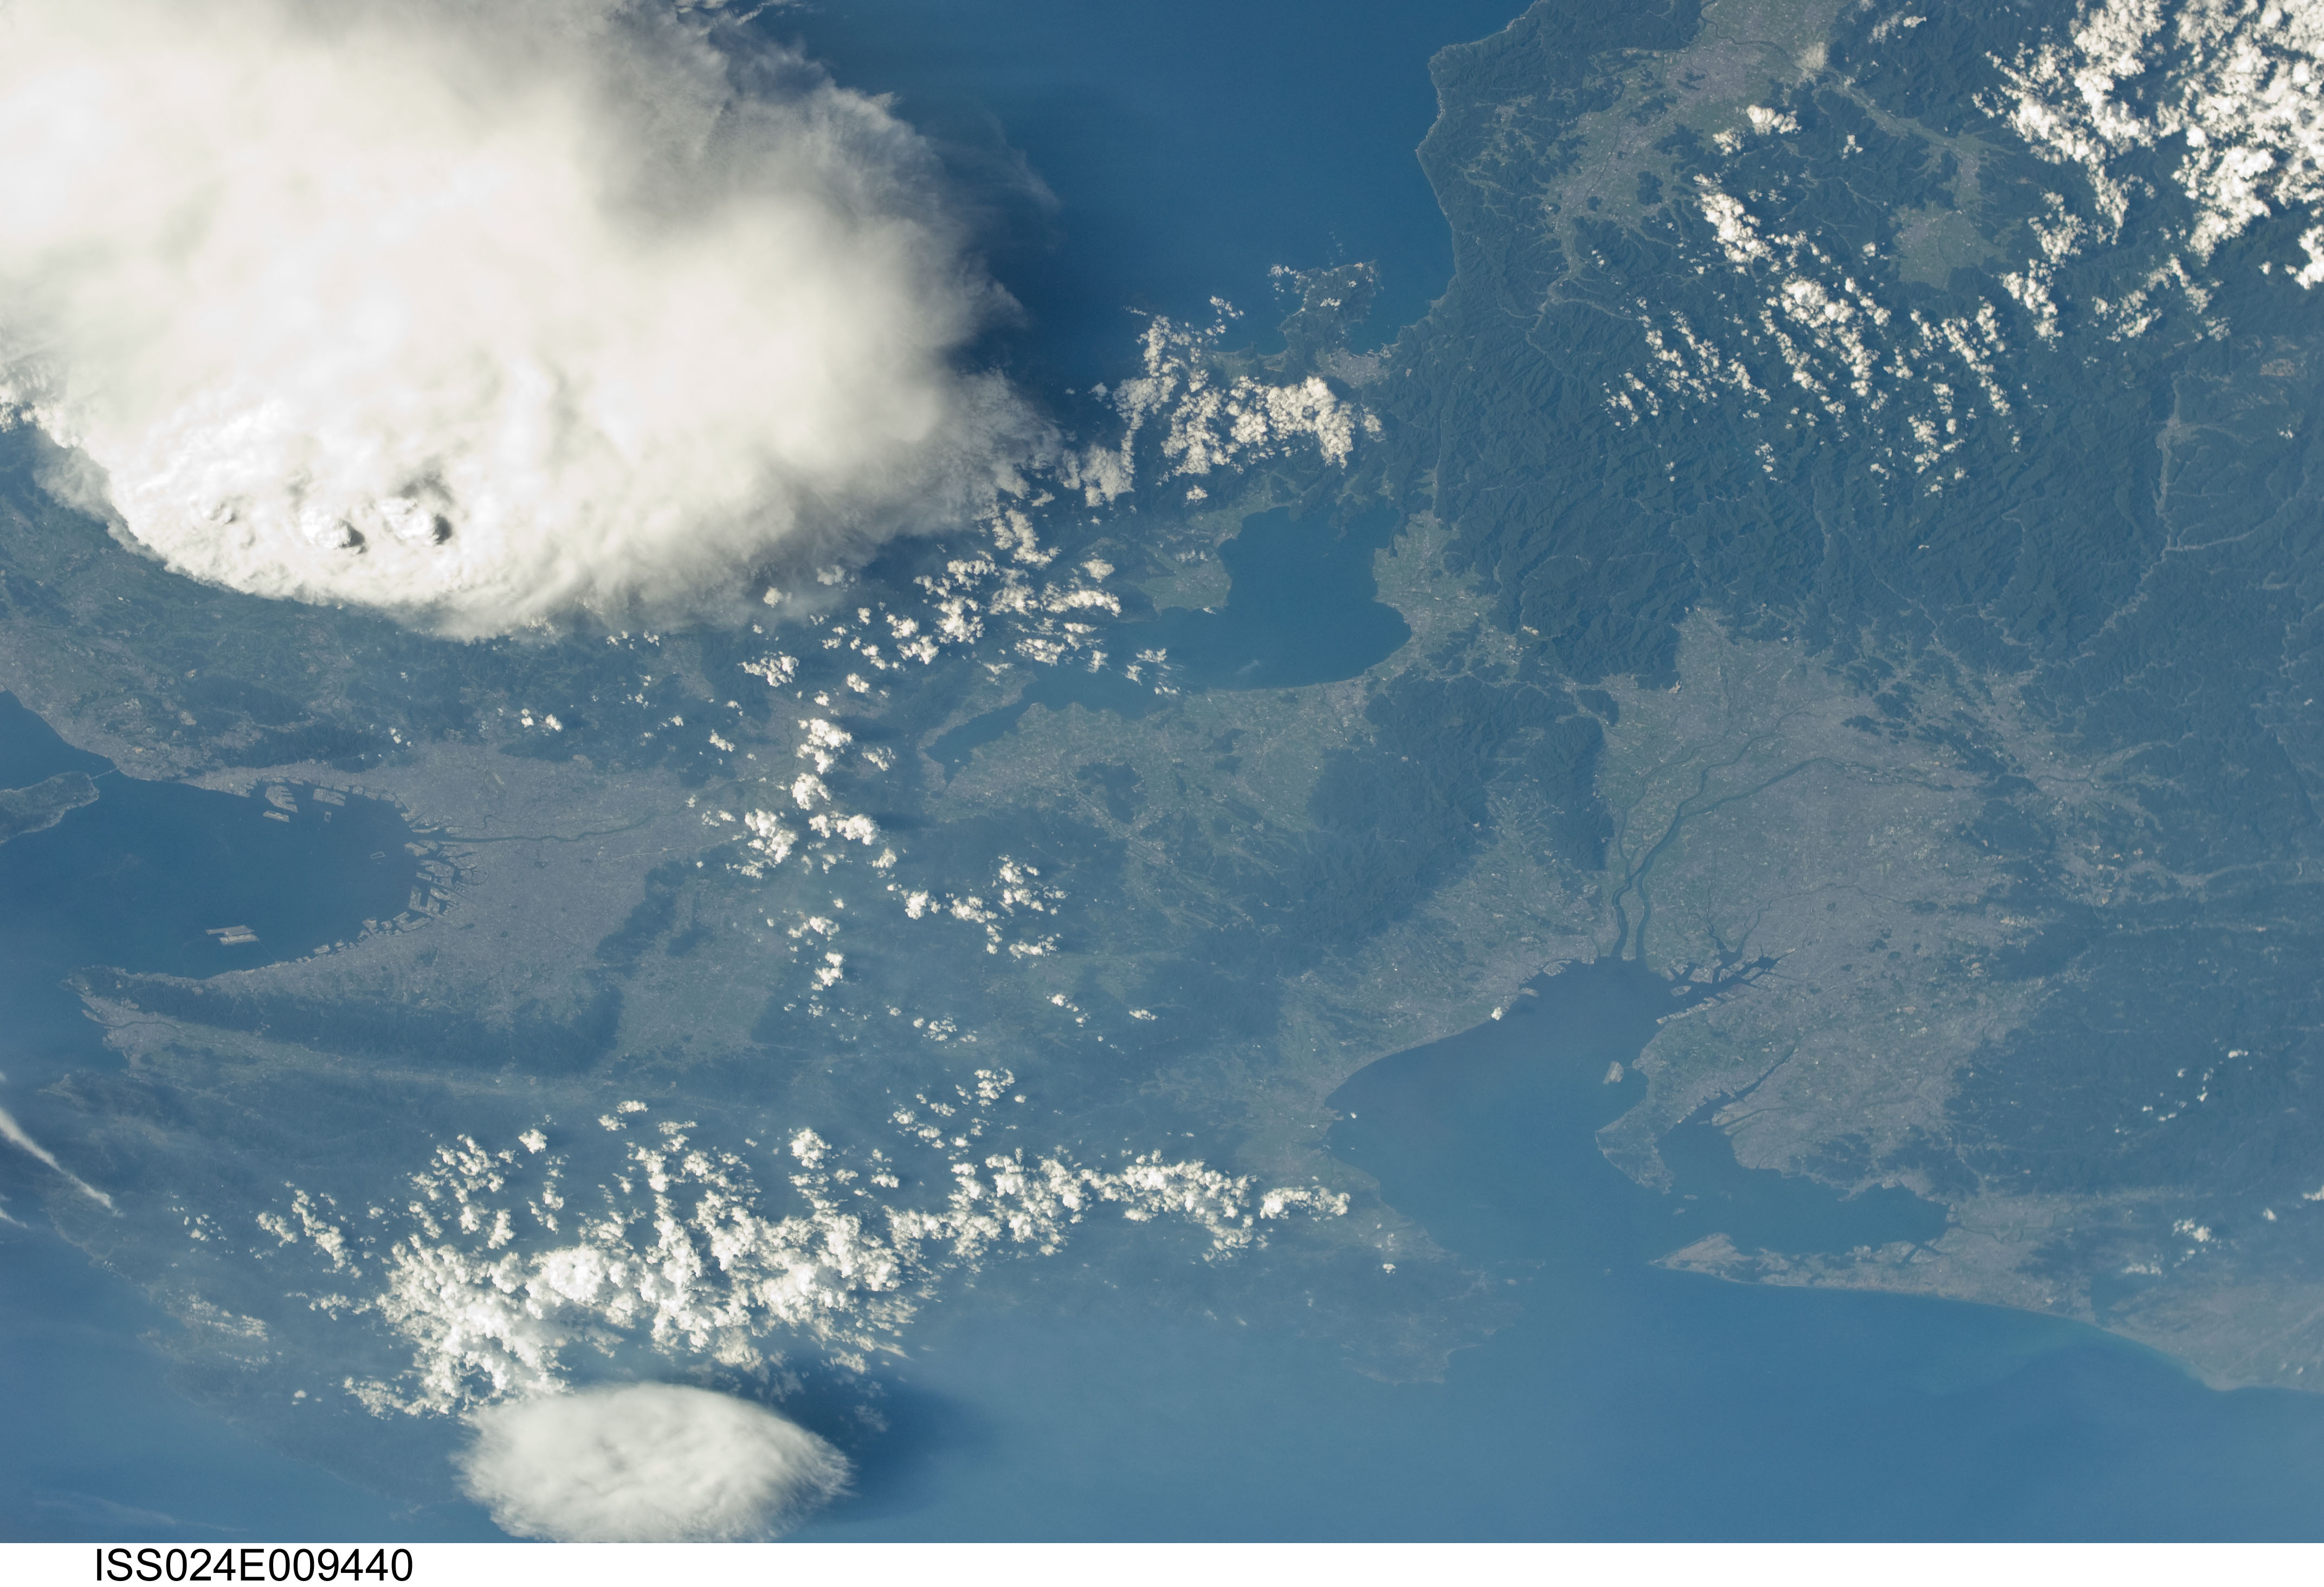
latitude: 35.0
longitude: 136.5
